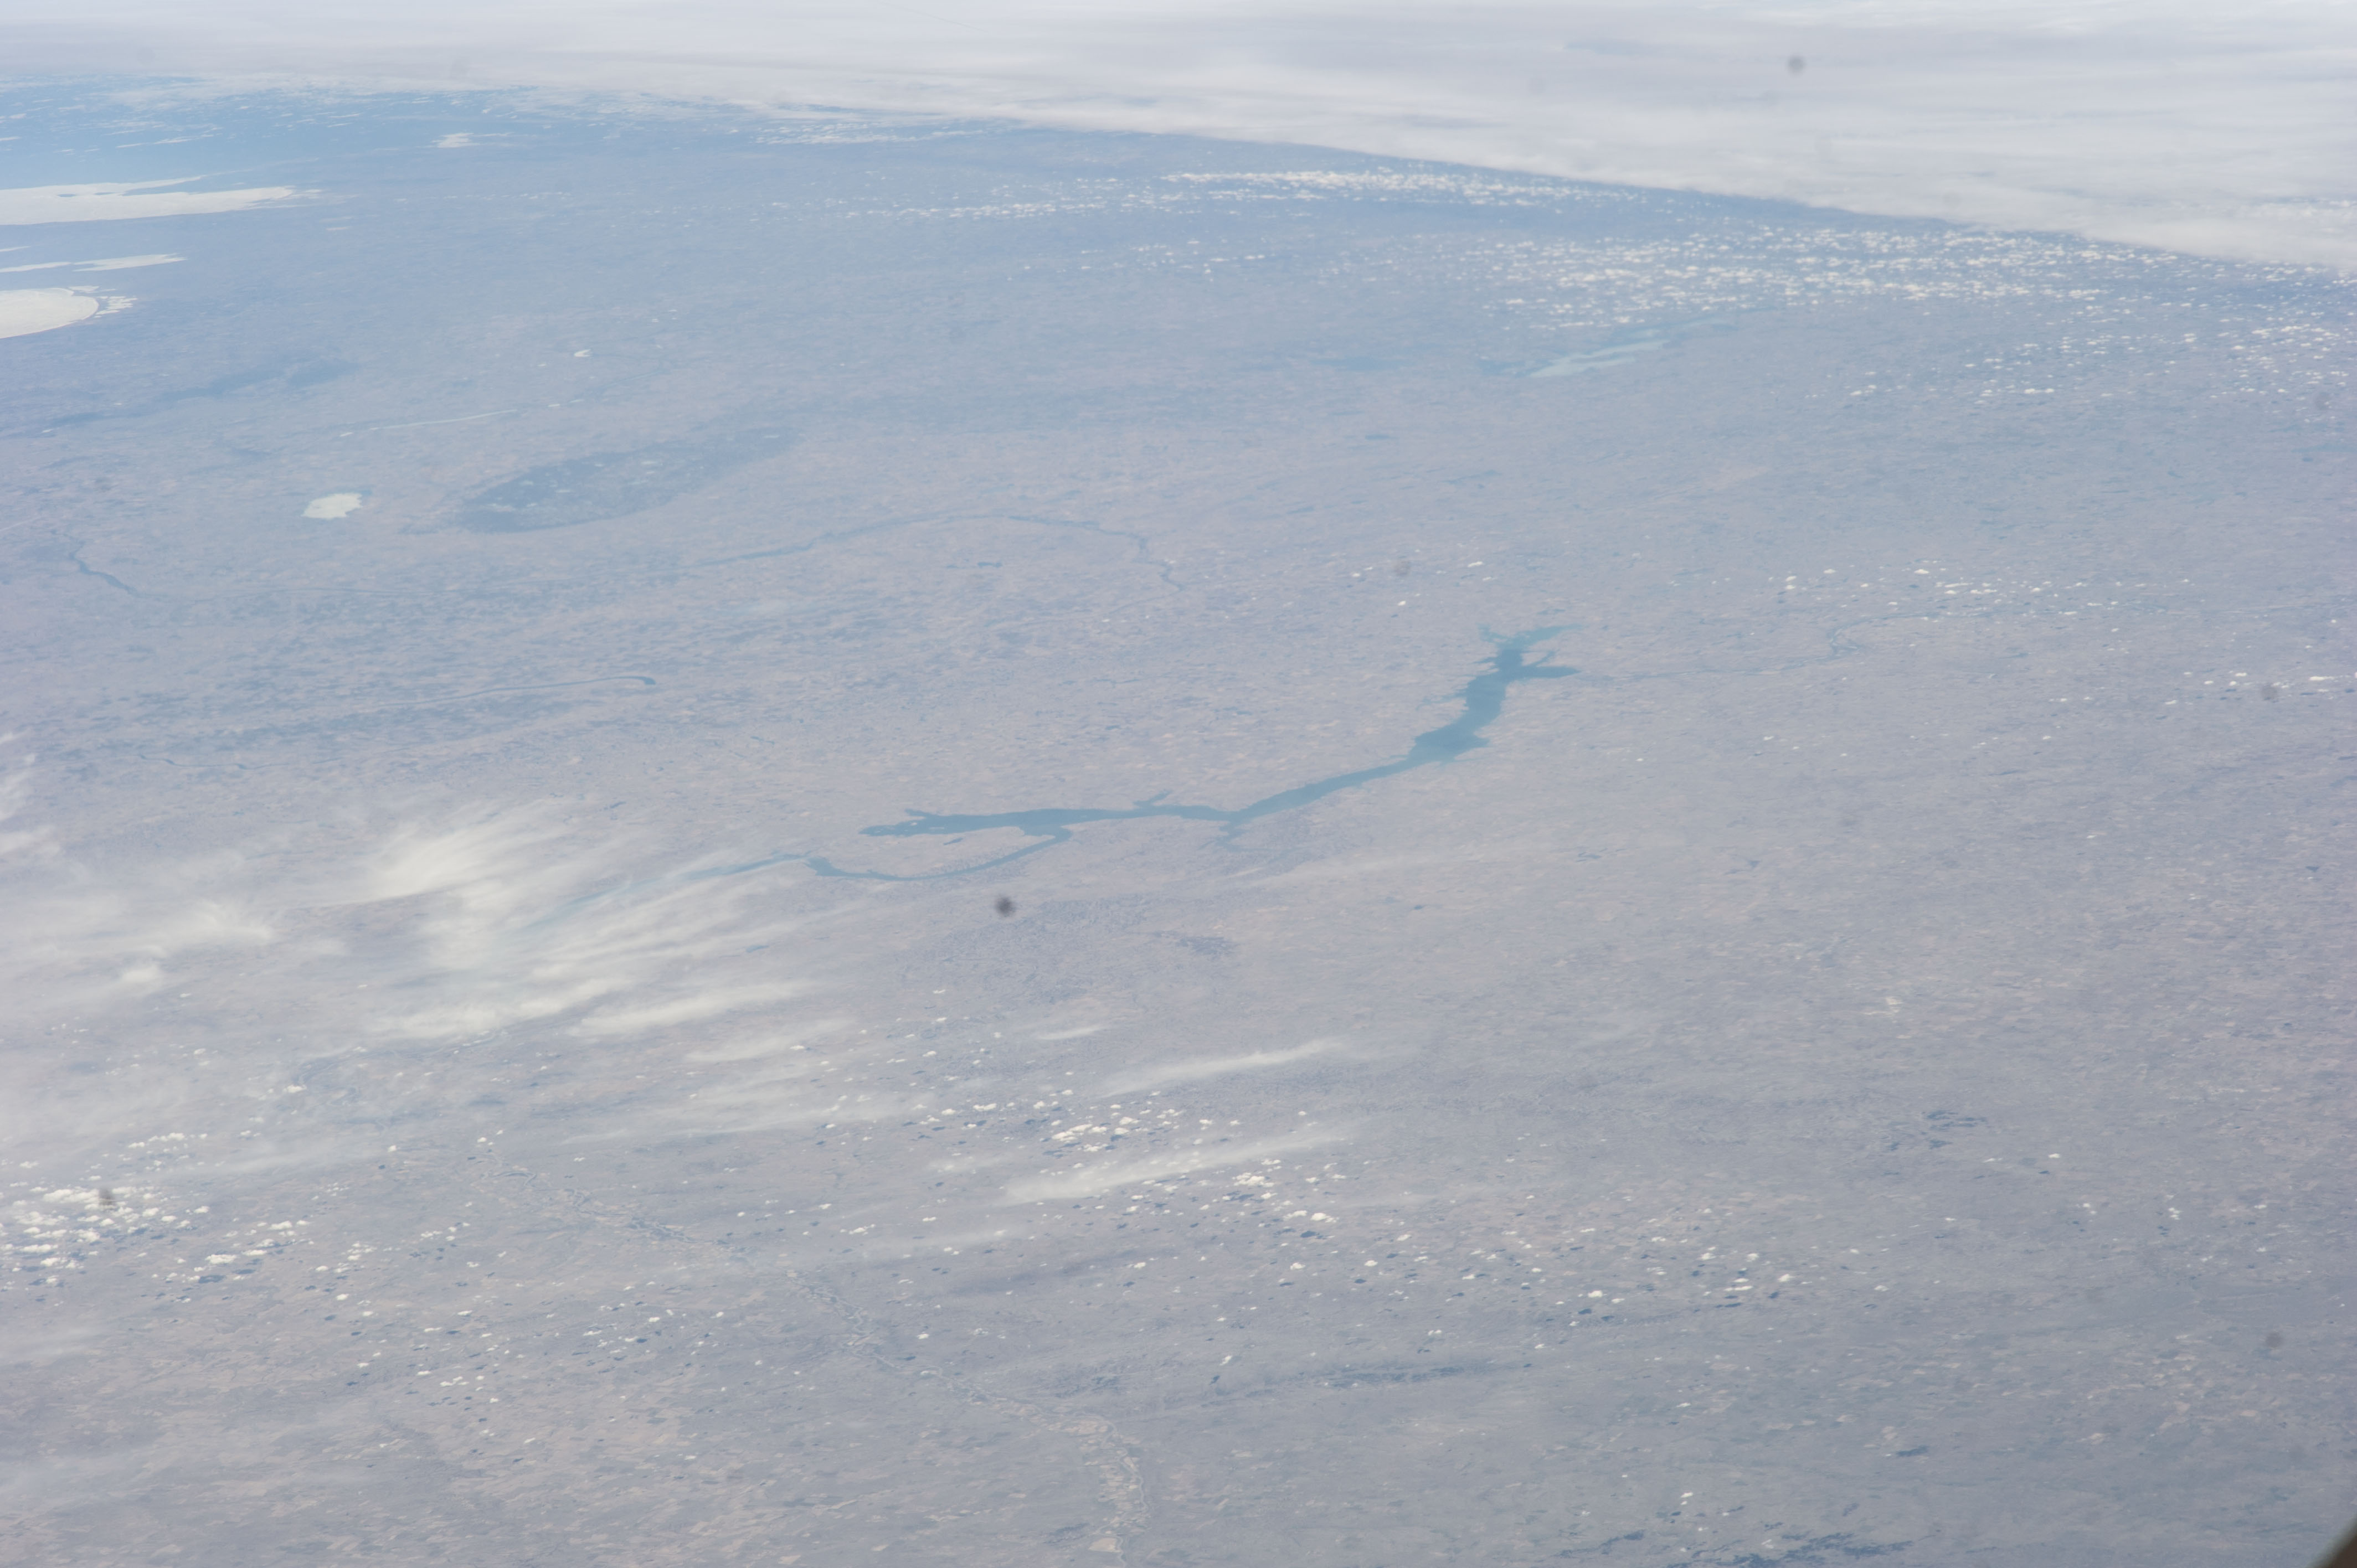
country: USA-NORTH_DAKOTA
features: MISSOURI RIVER, VAN HOOK ARM, MANDAREE CITY, BELDEN CITY, PARSHALL CITY
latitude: 47.7
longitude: -102.0
